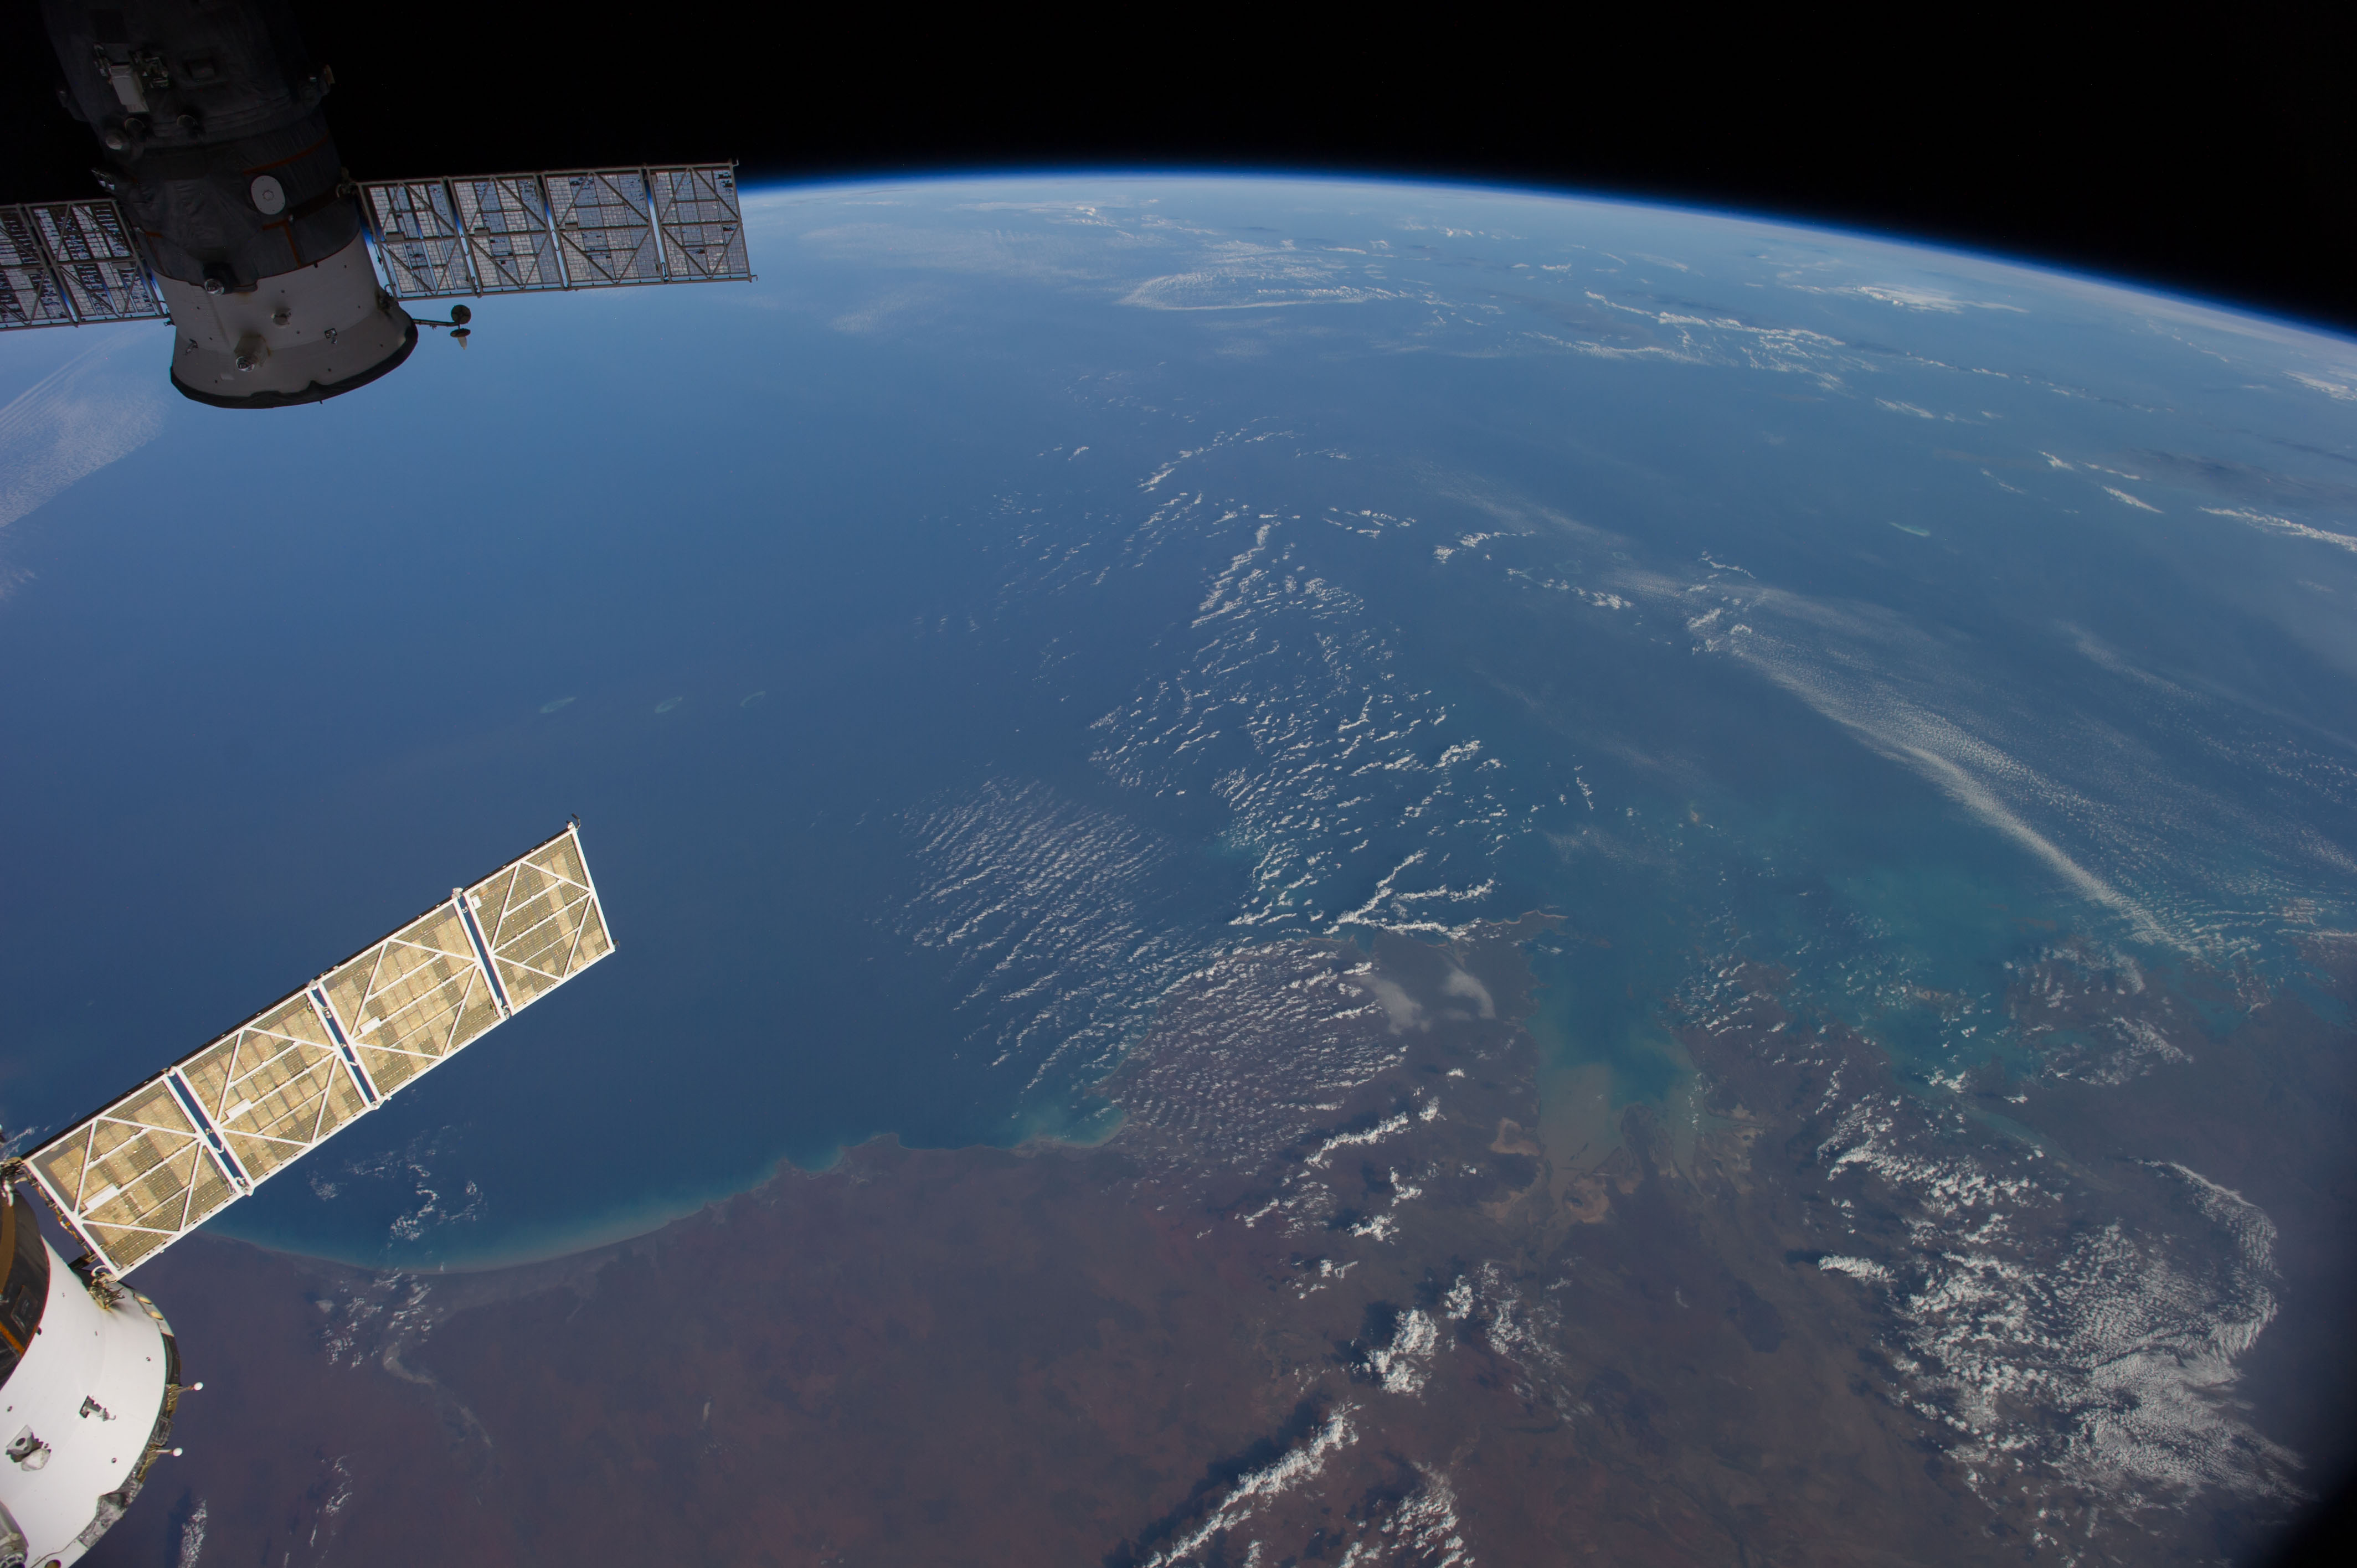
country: AUSTRALIA-WA
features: INDIAN O., KING SOUND, ATMOSPHERIC LIMB
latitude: -16.5
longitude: 121.5
